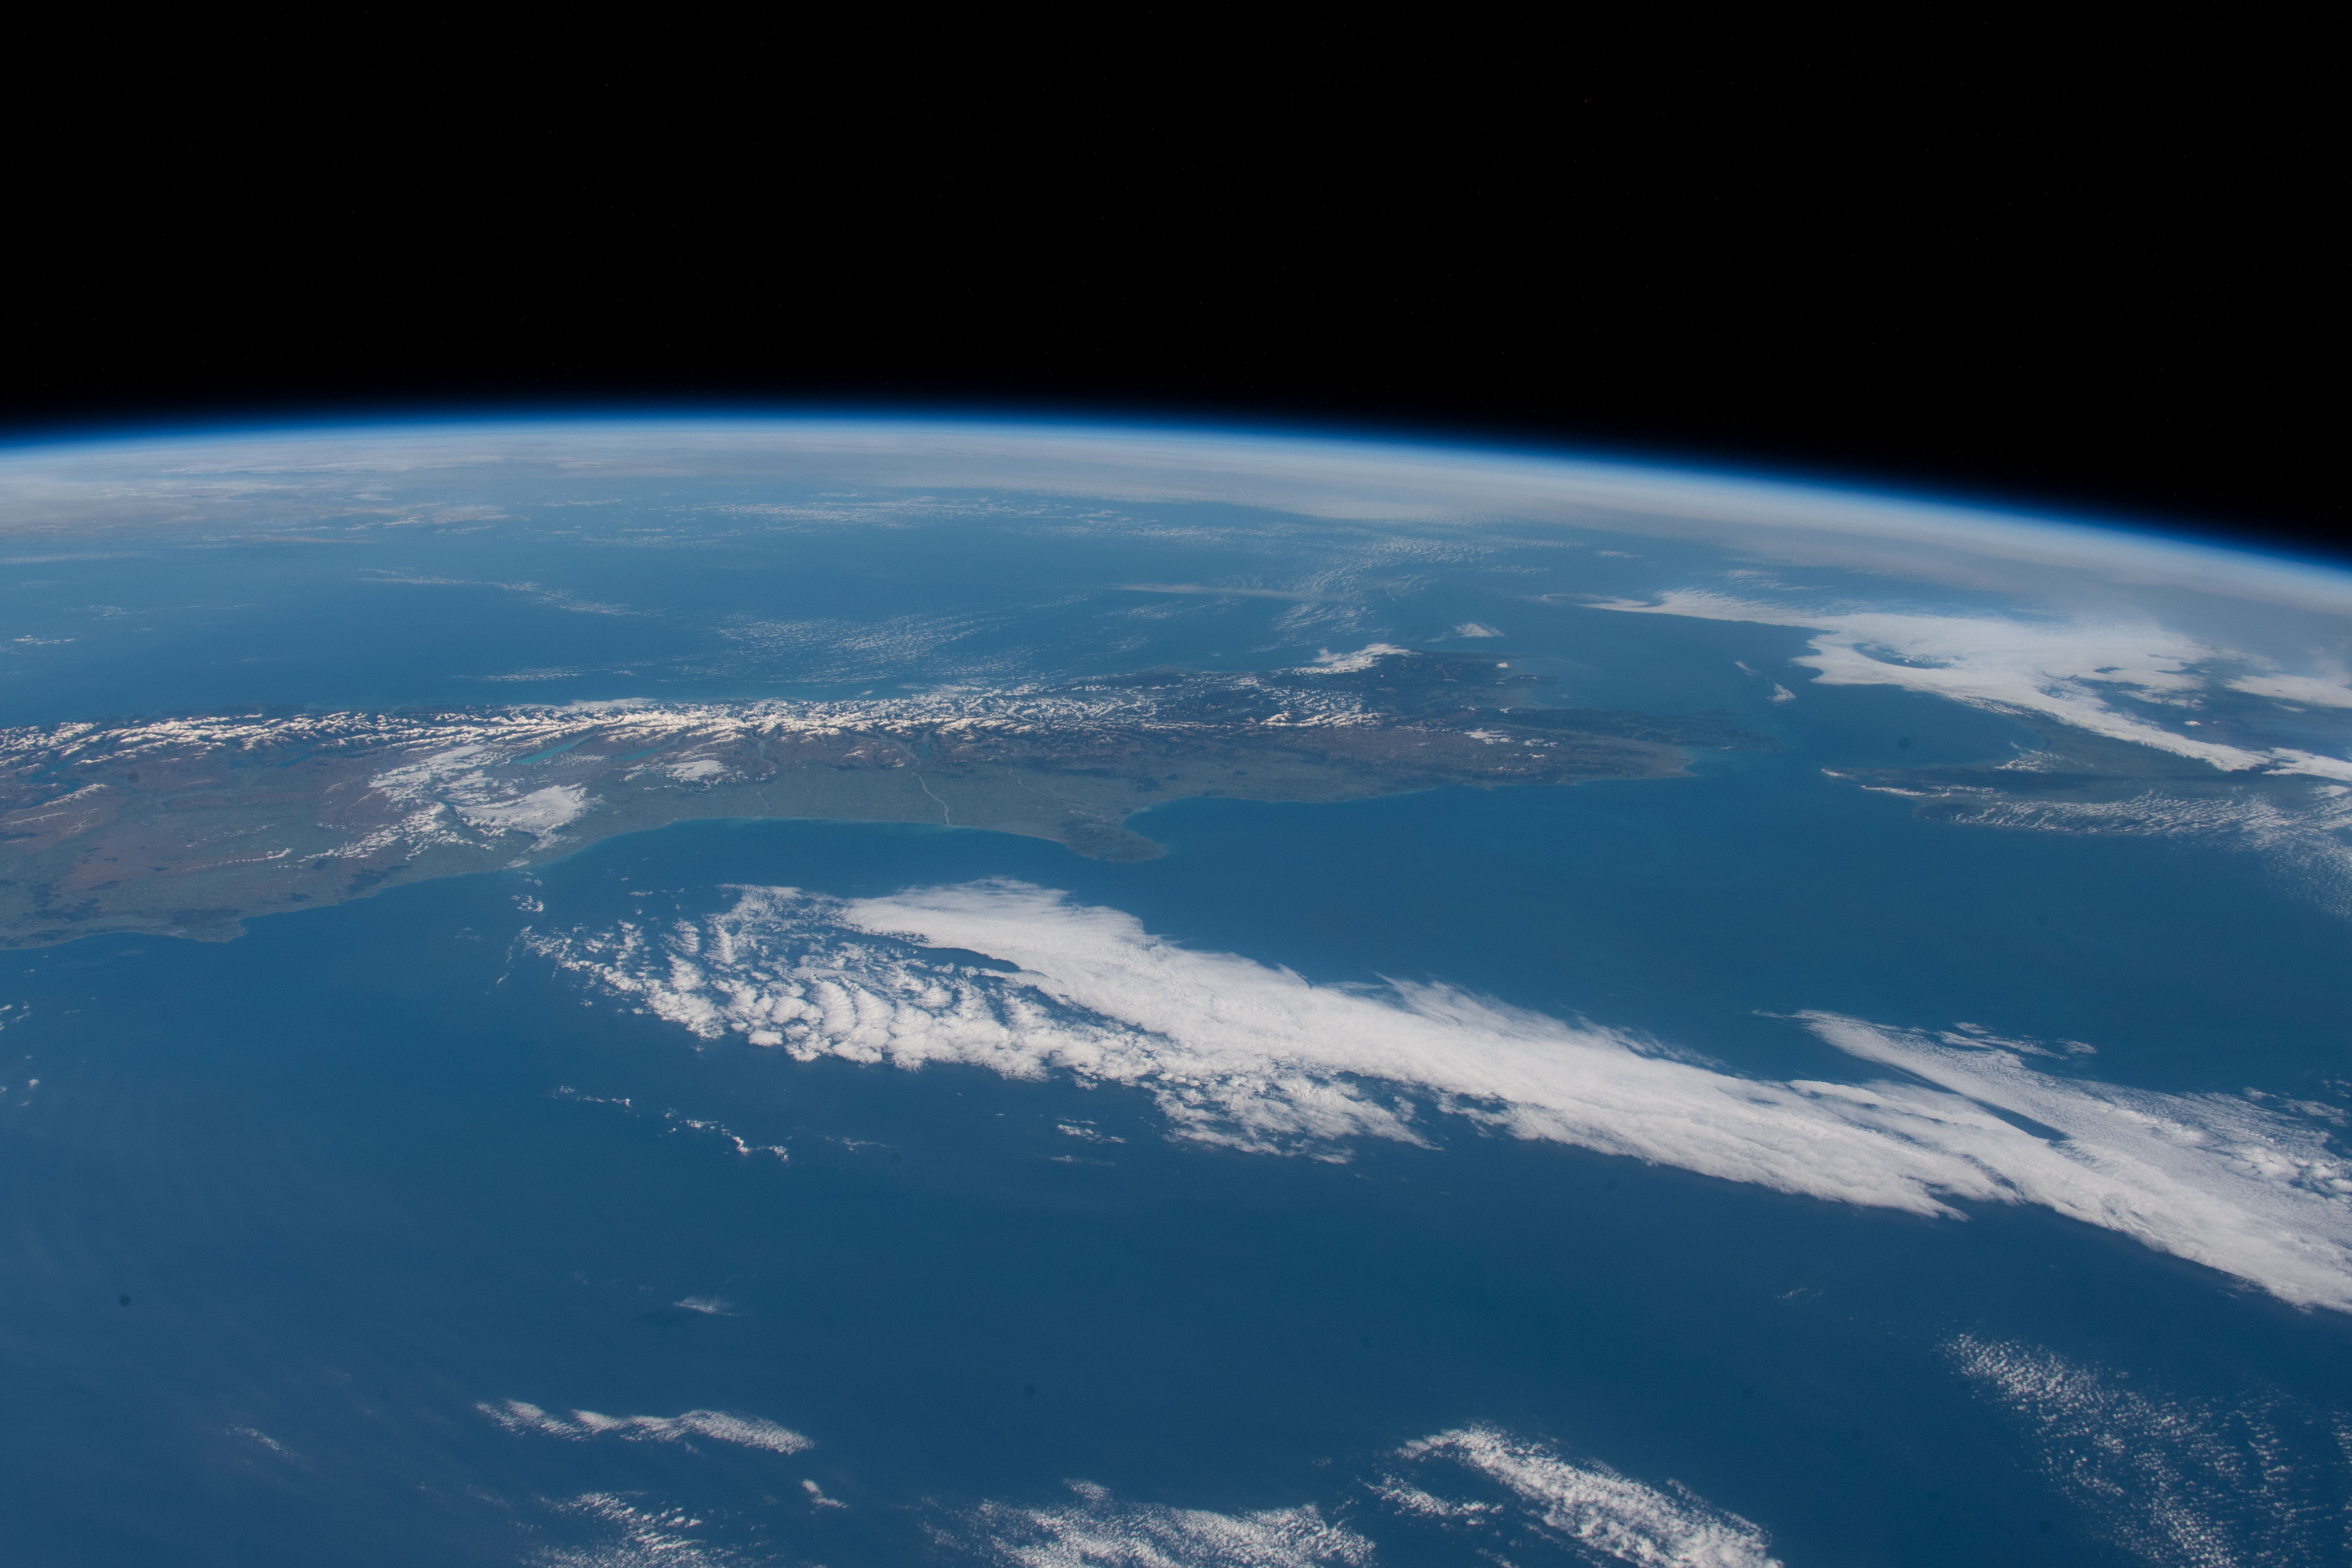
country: NEW ZEALAND-SI
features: NEW ZELAND, SOUTH ISLAND
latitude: -42.5
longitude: 172.0
